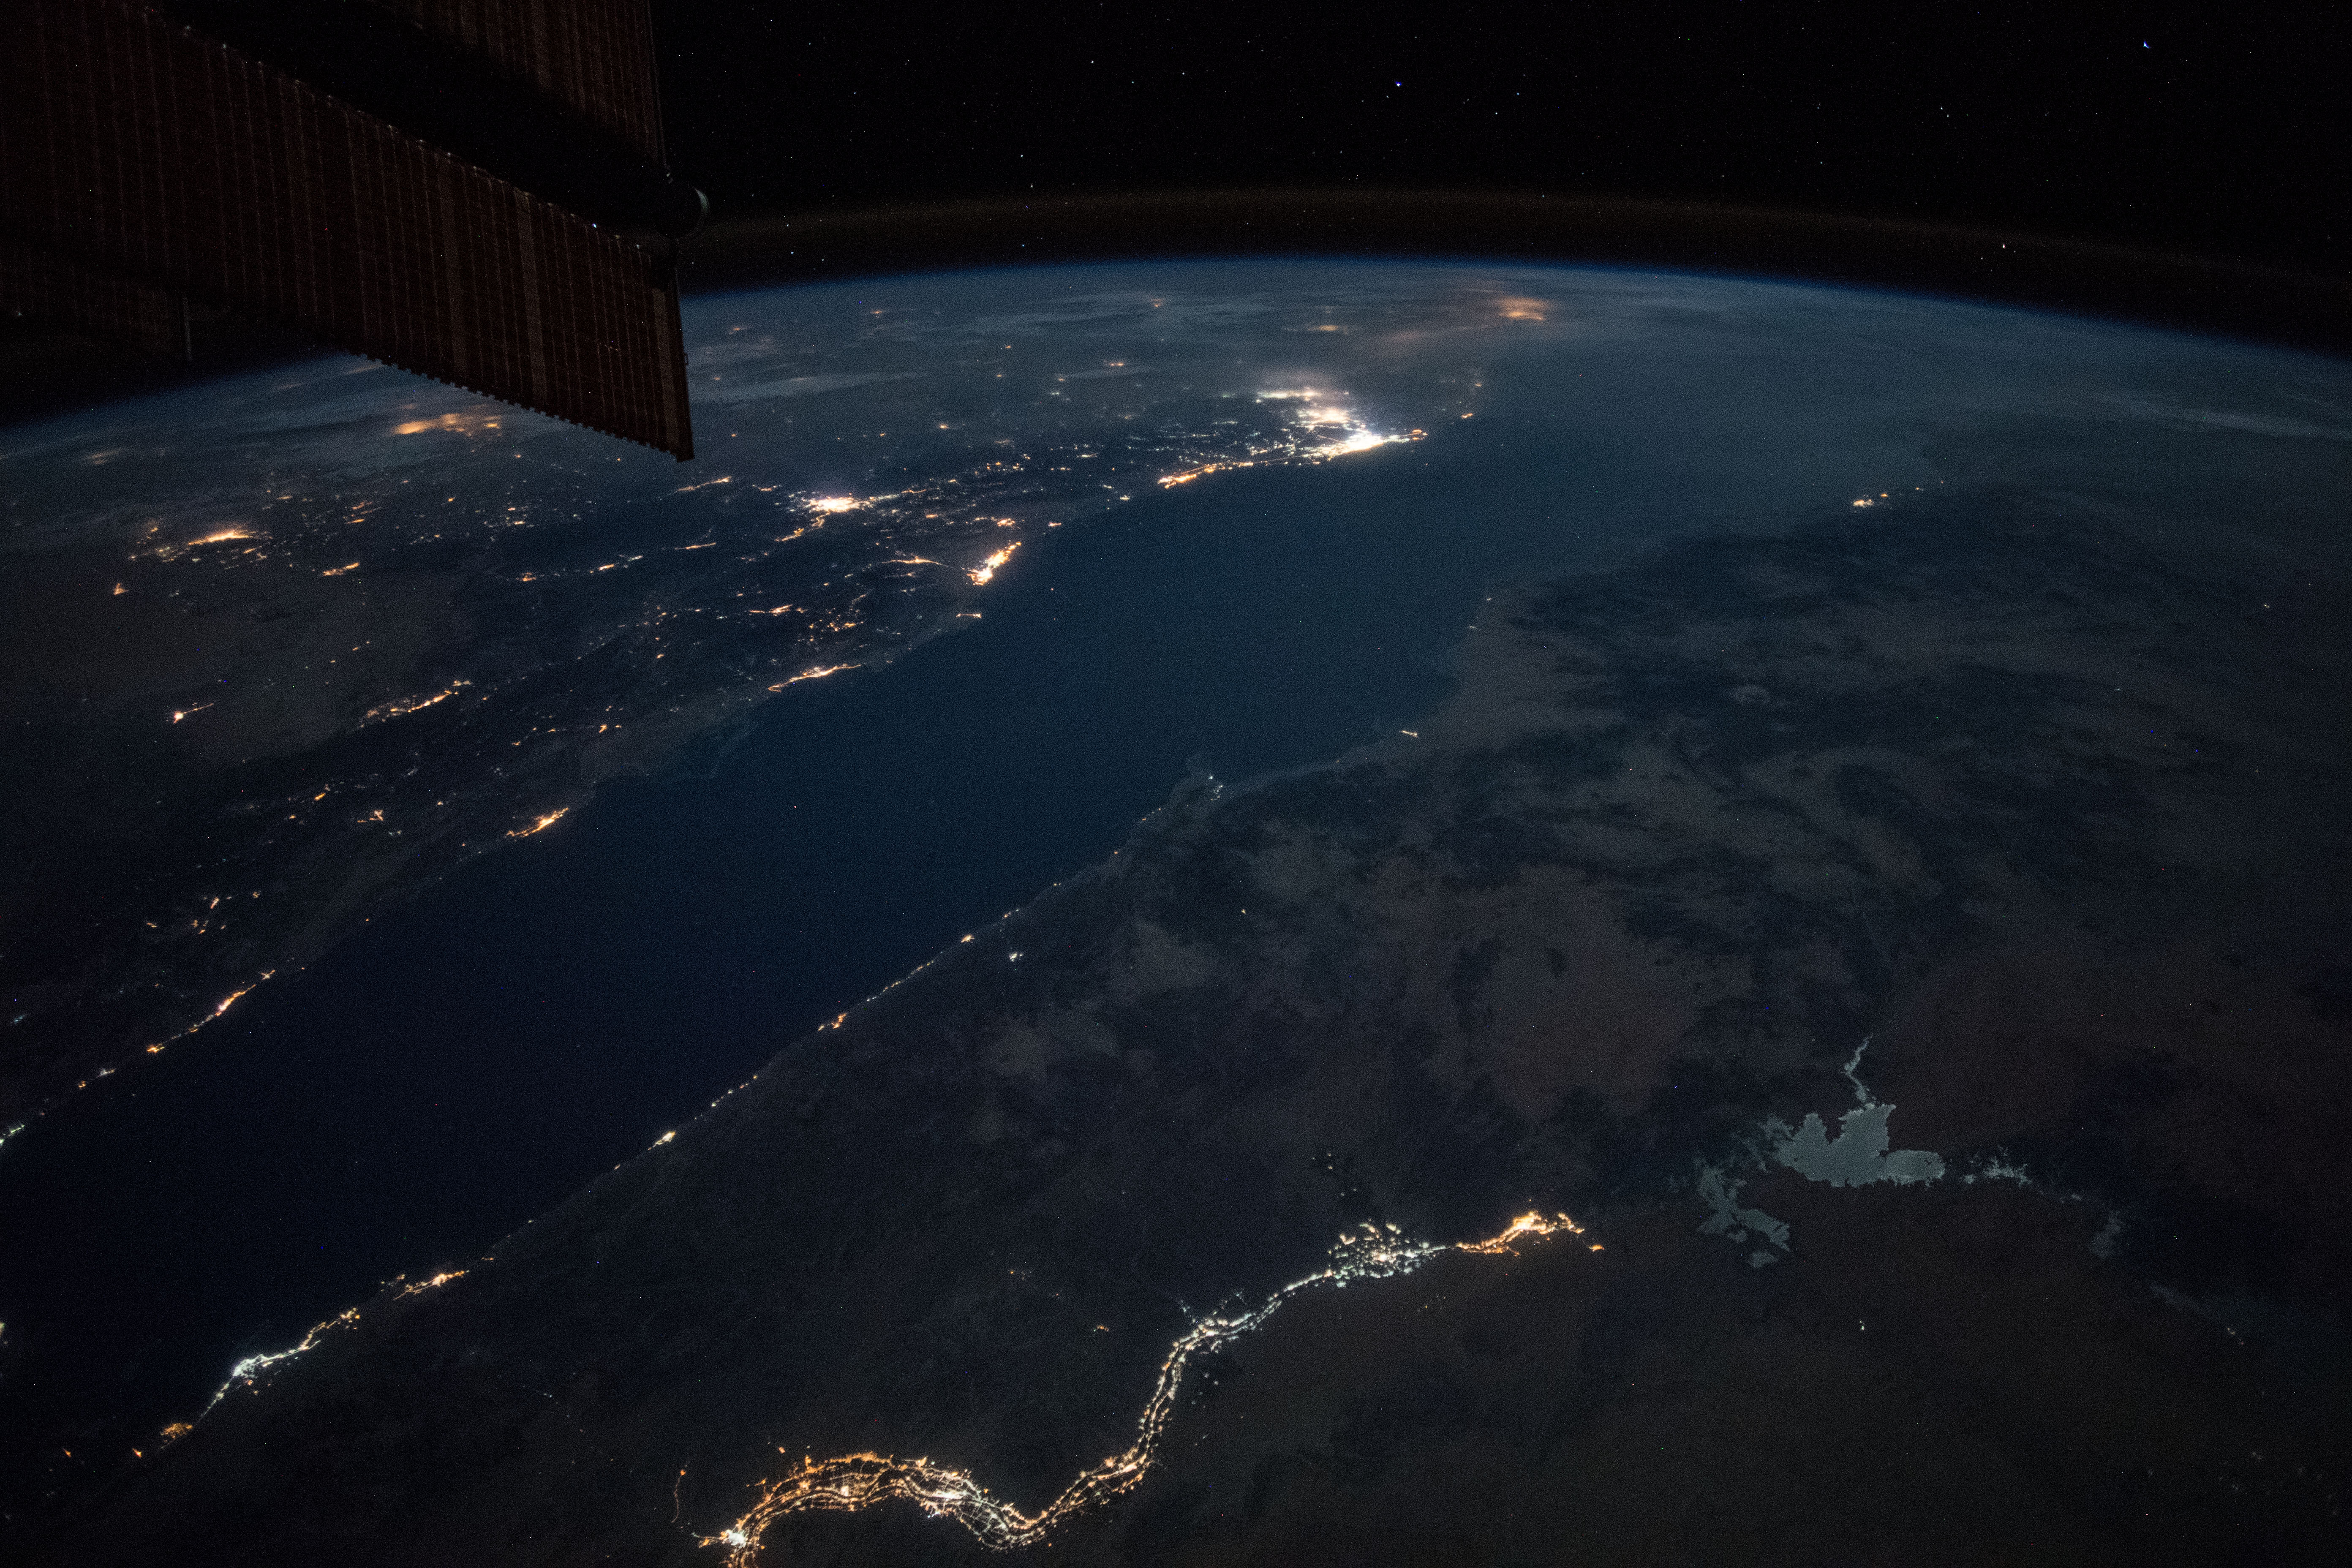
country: EGYPT
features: EASTERN DESERT, RED SEA, NUBIAN DESERT, ASWAN CITY, HEJAZ MOUNTAINS, YANBU CITY, JEDDAH CITY, MEDINA CITY, NILE RIVER, NIGHT, EARTH LIMB
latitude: 24.0
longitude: 35.6
